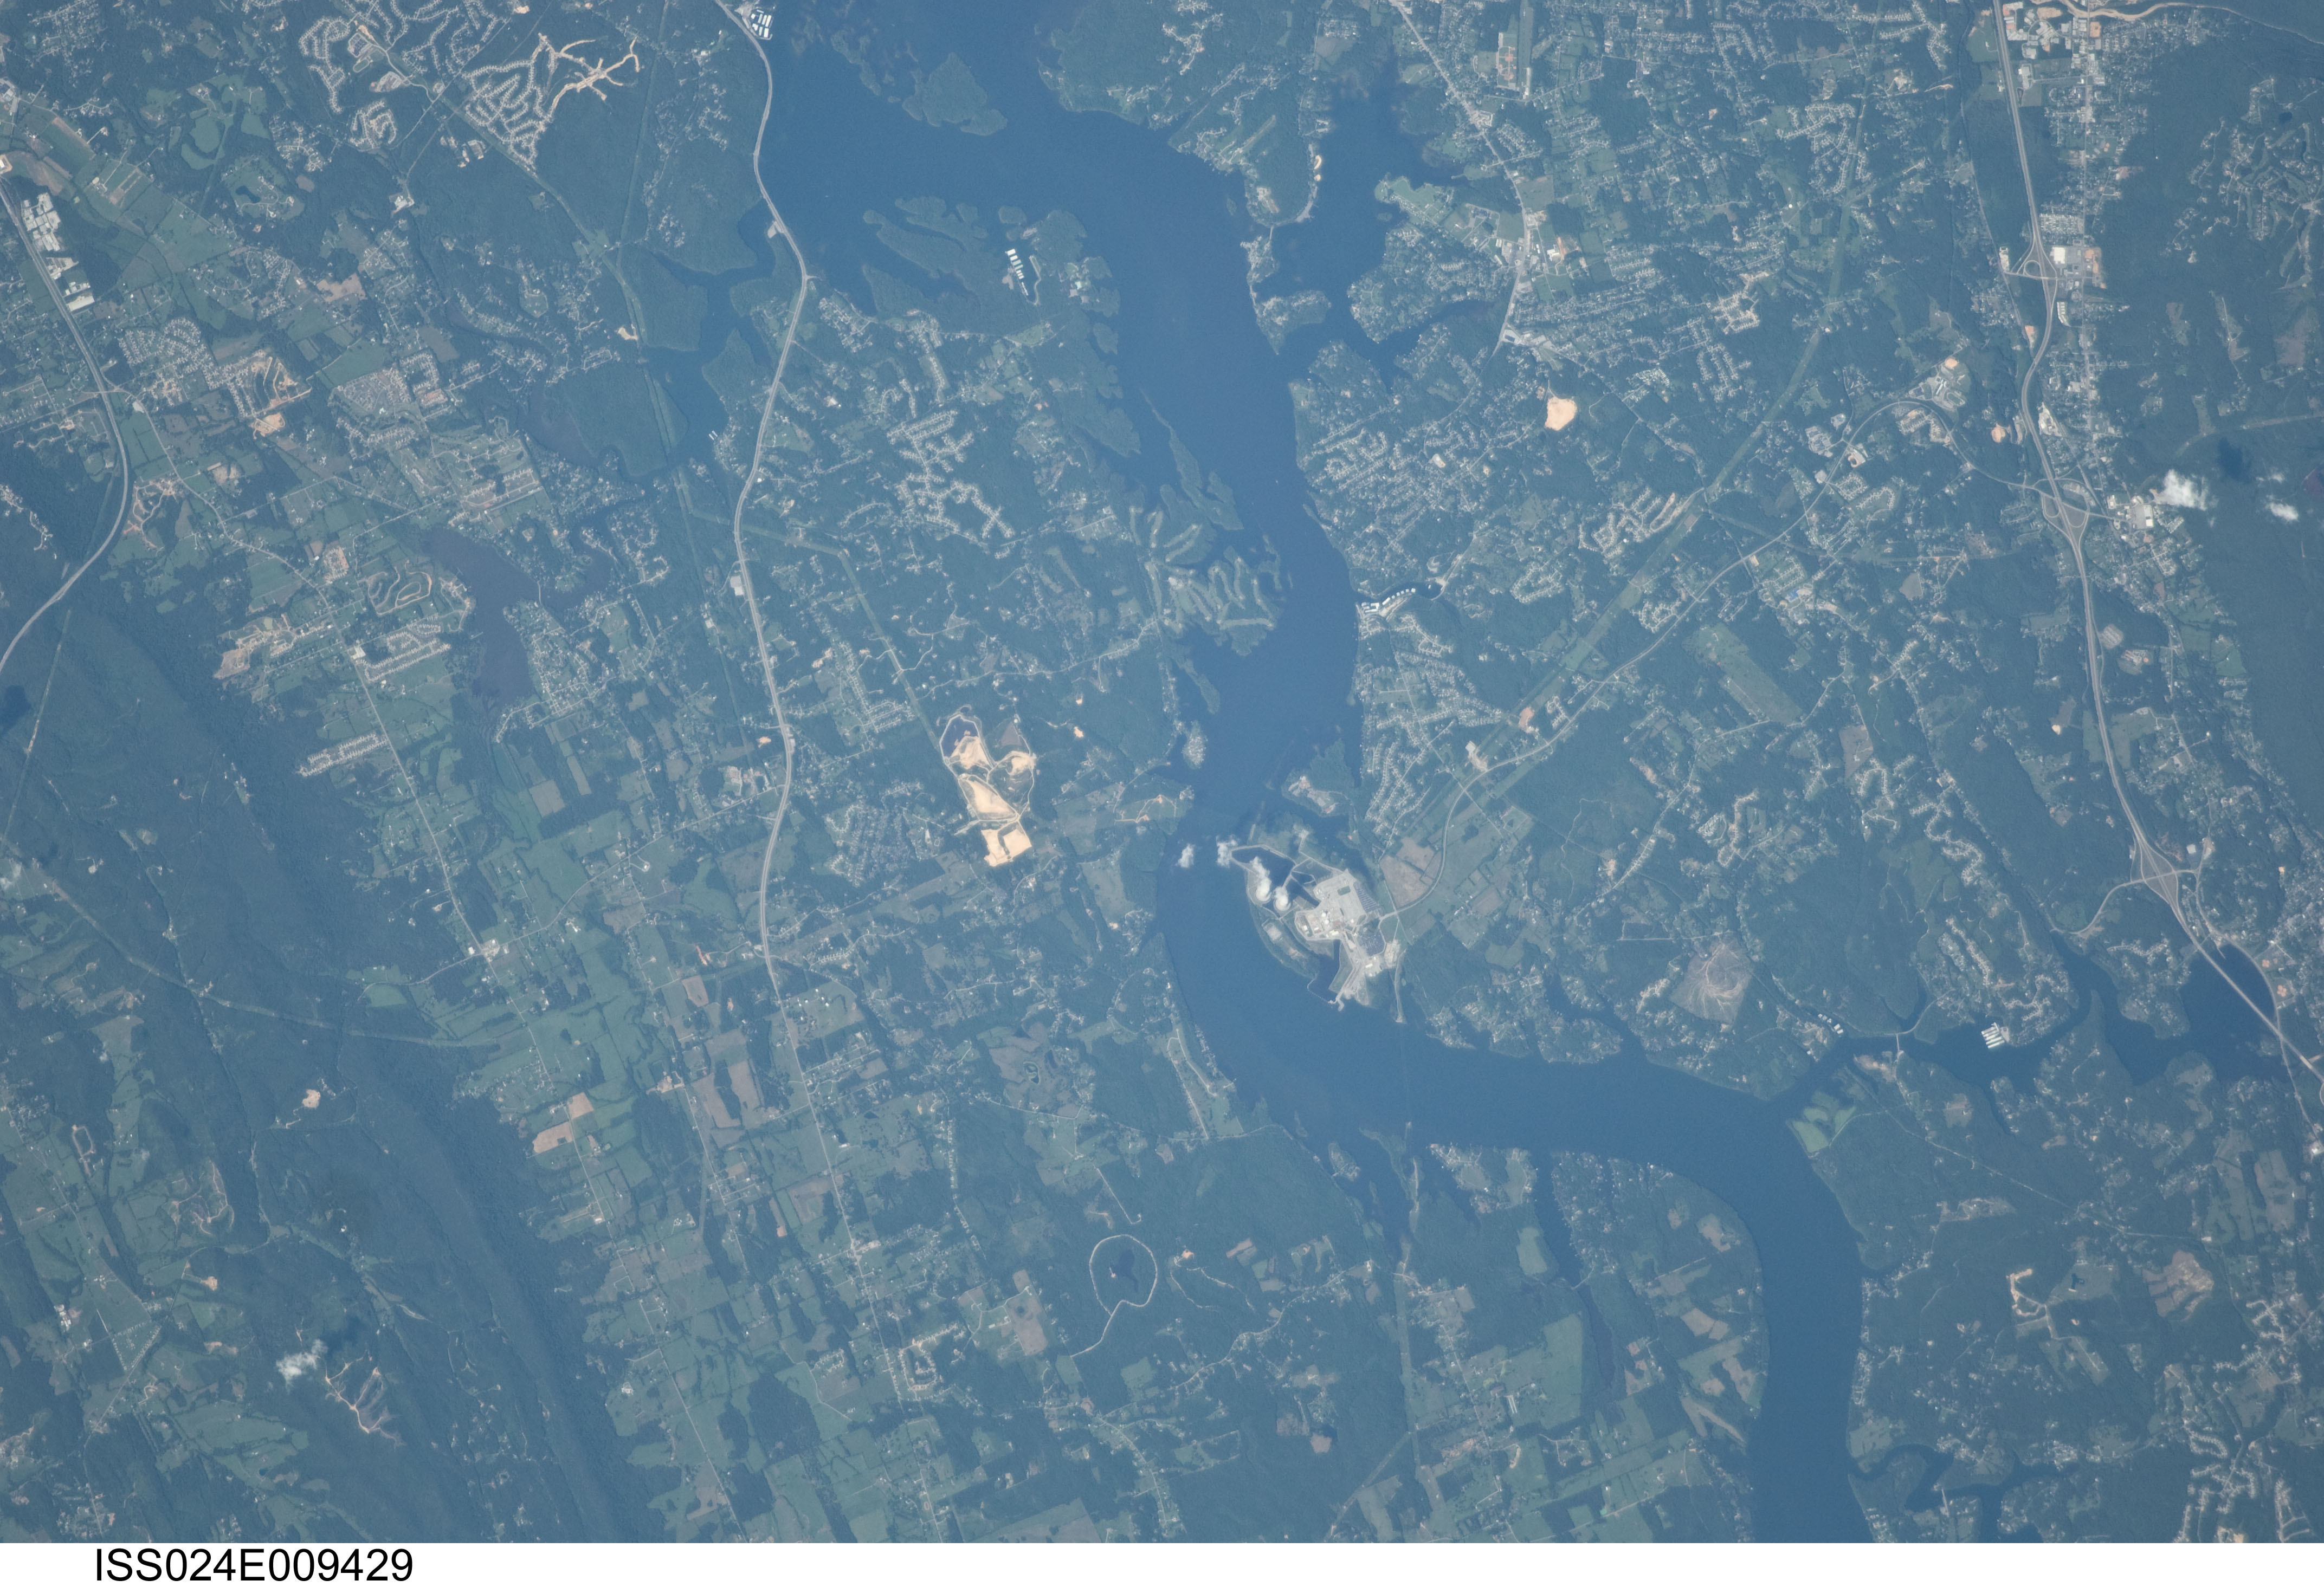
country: USA-TENNESSEE
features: CHICKAMAUGA LAKE, WHITE OAK MOUNTAIN, POWER PLANT, FOR., TOWNS, ROADS
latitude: 35.2
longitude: -85.1
